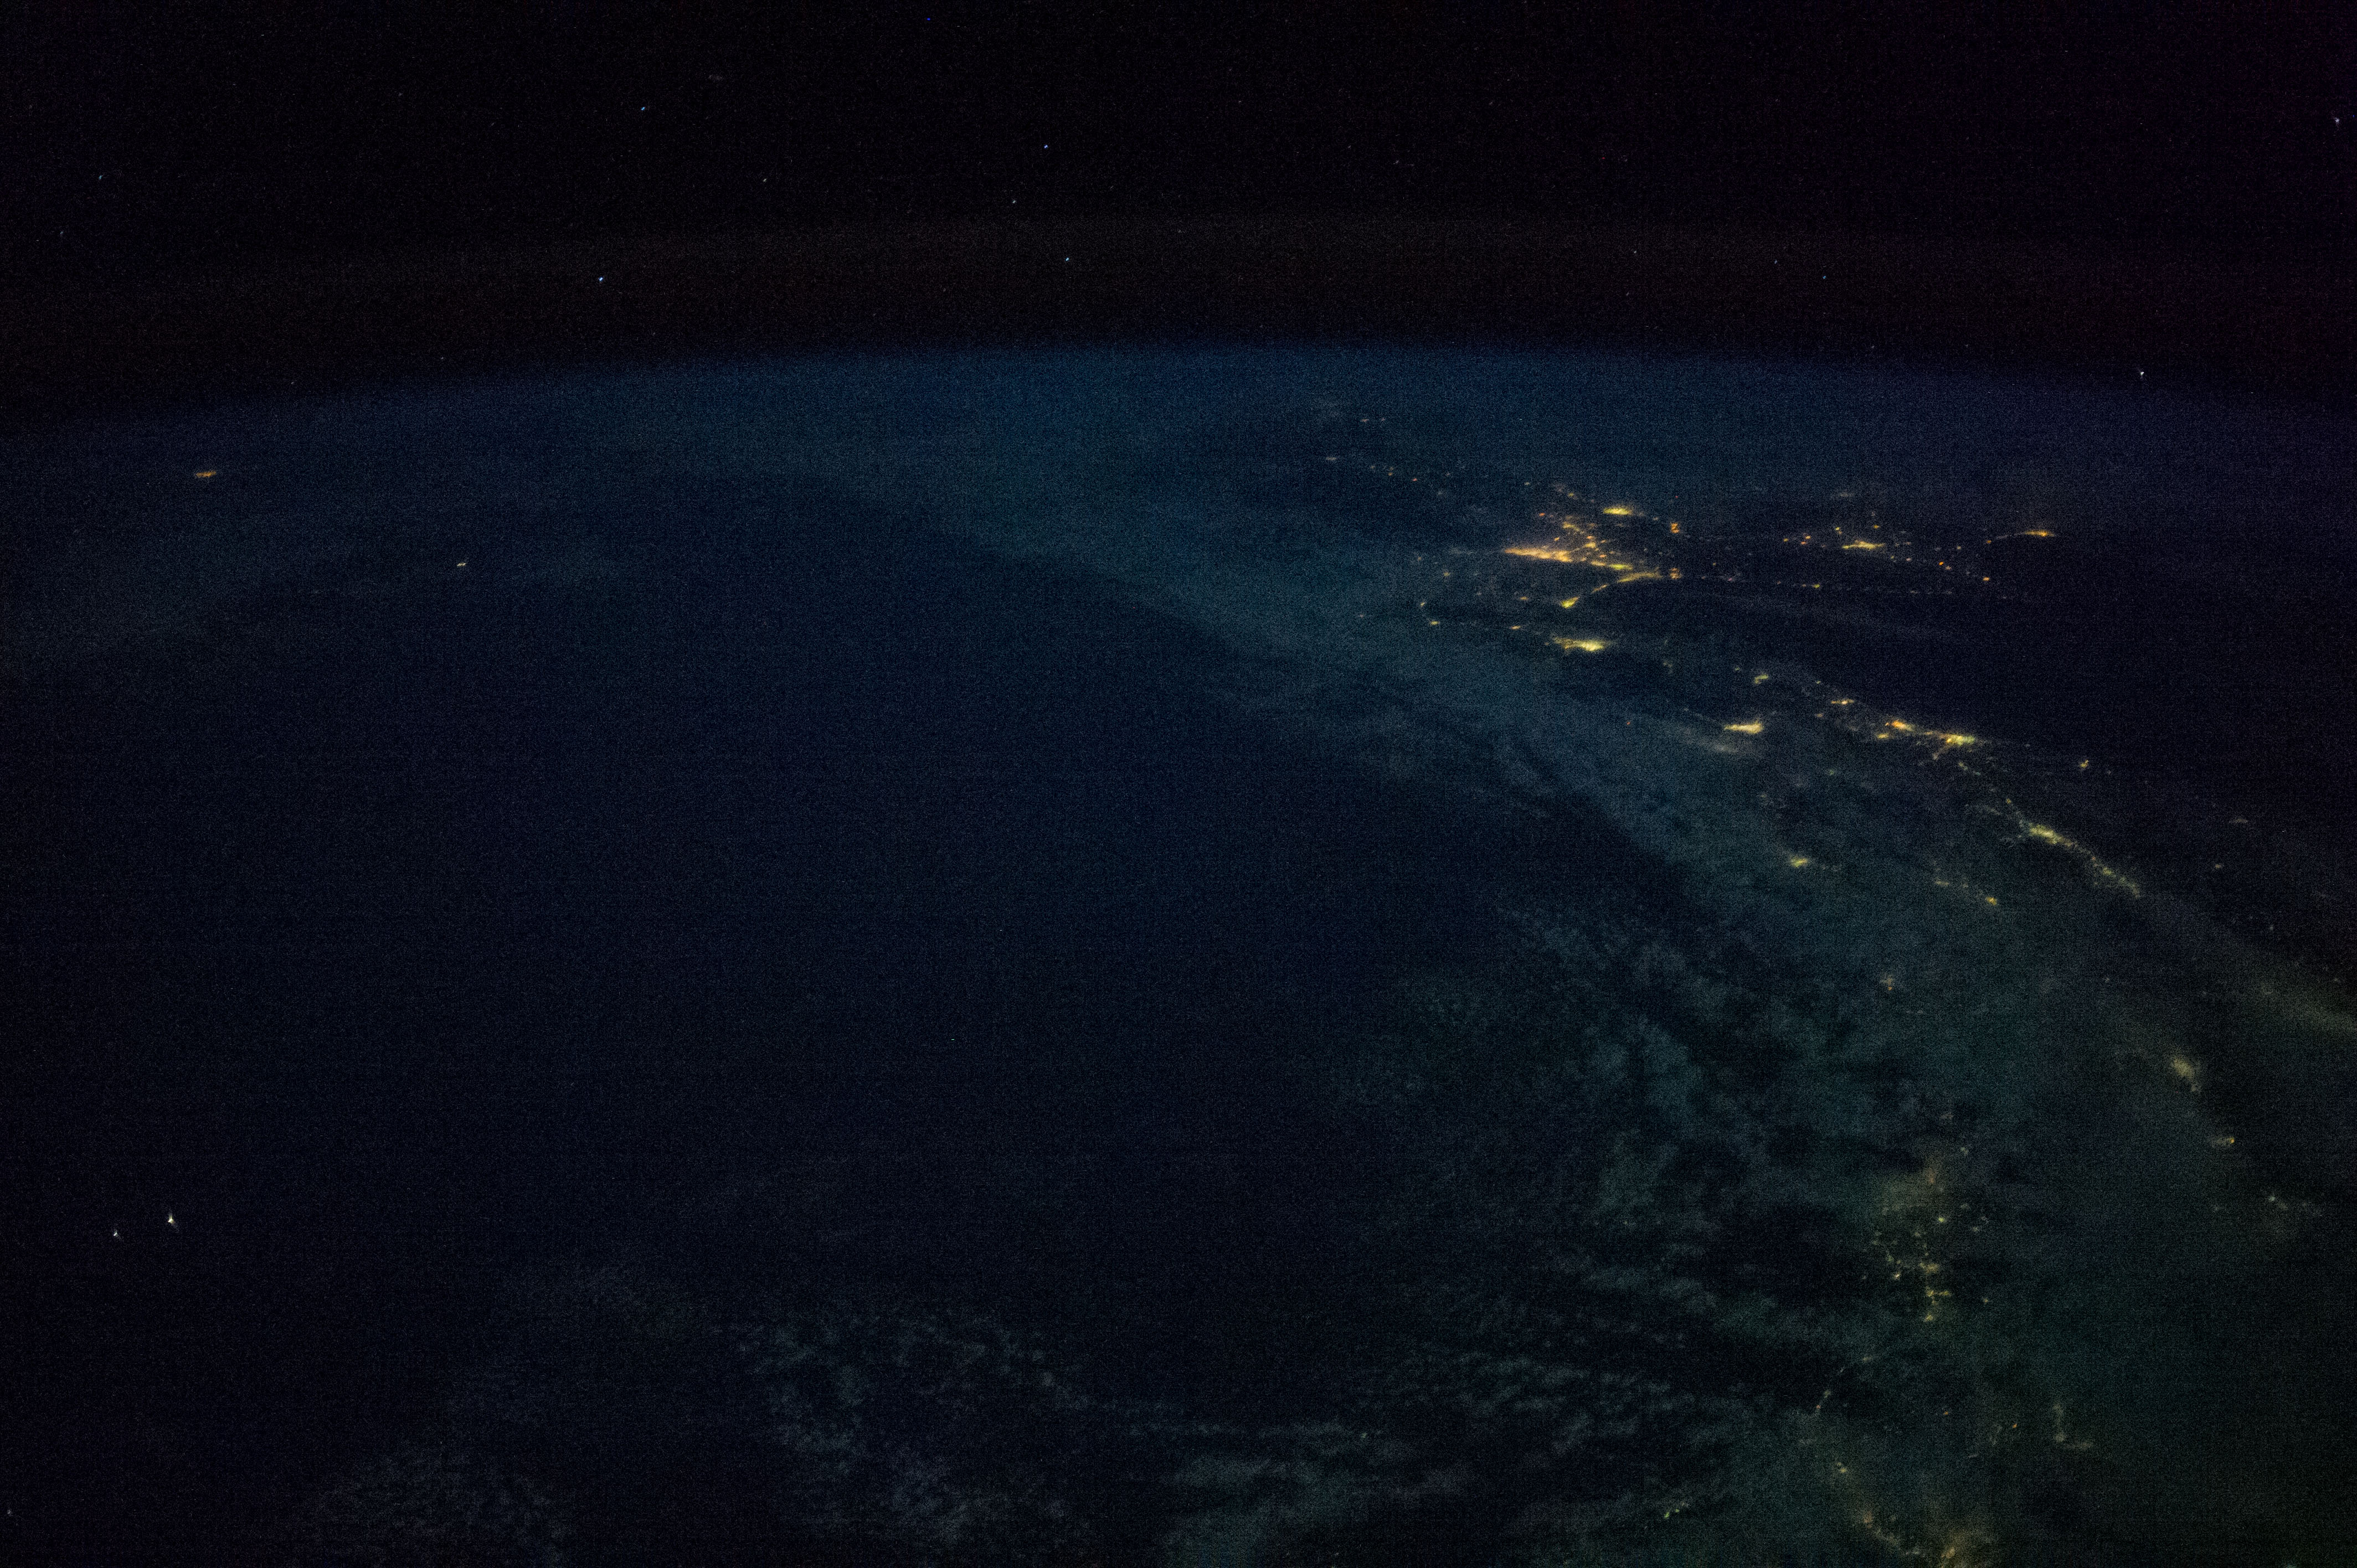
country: JAPAN
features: SEA OF JAPAN, NIIGATA, FUKUOKA, NIGHTLIGHTS, EARTH LIMB
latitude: 41.7
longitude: 139.2
